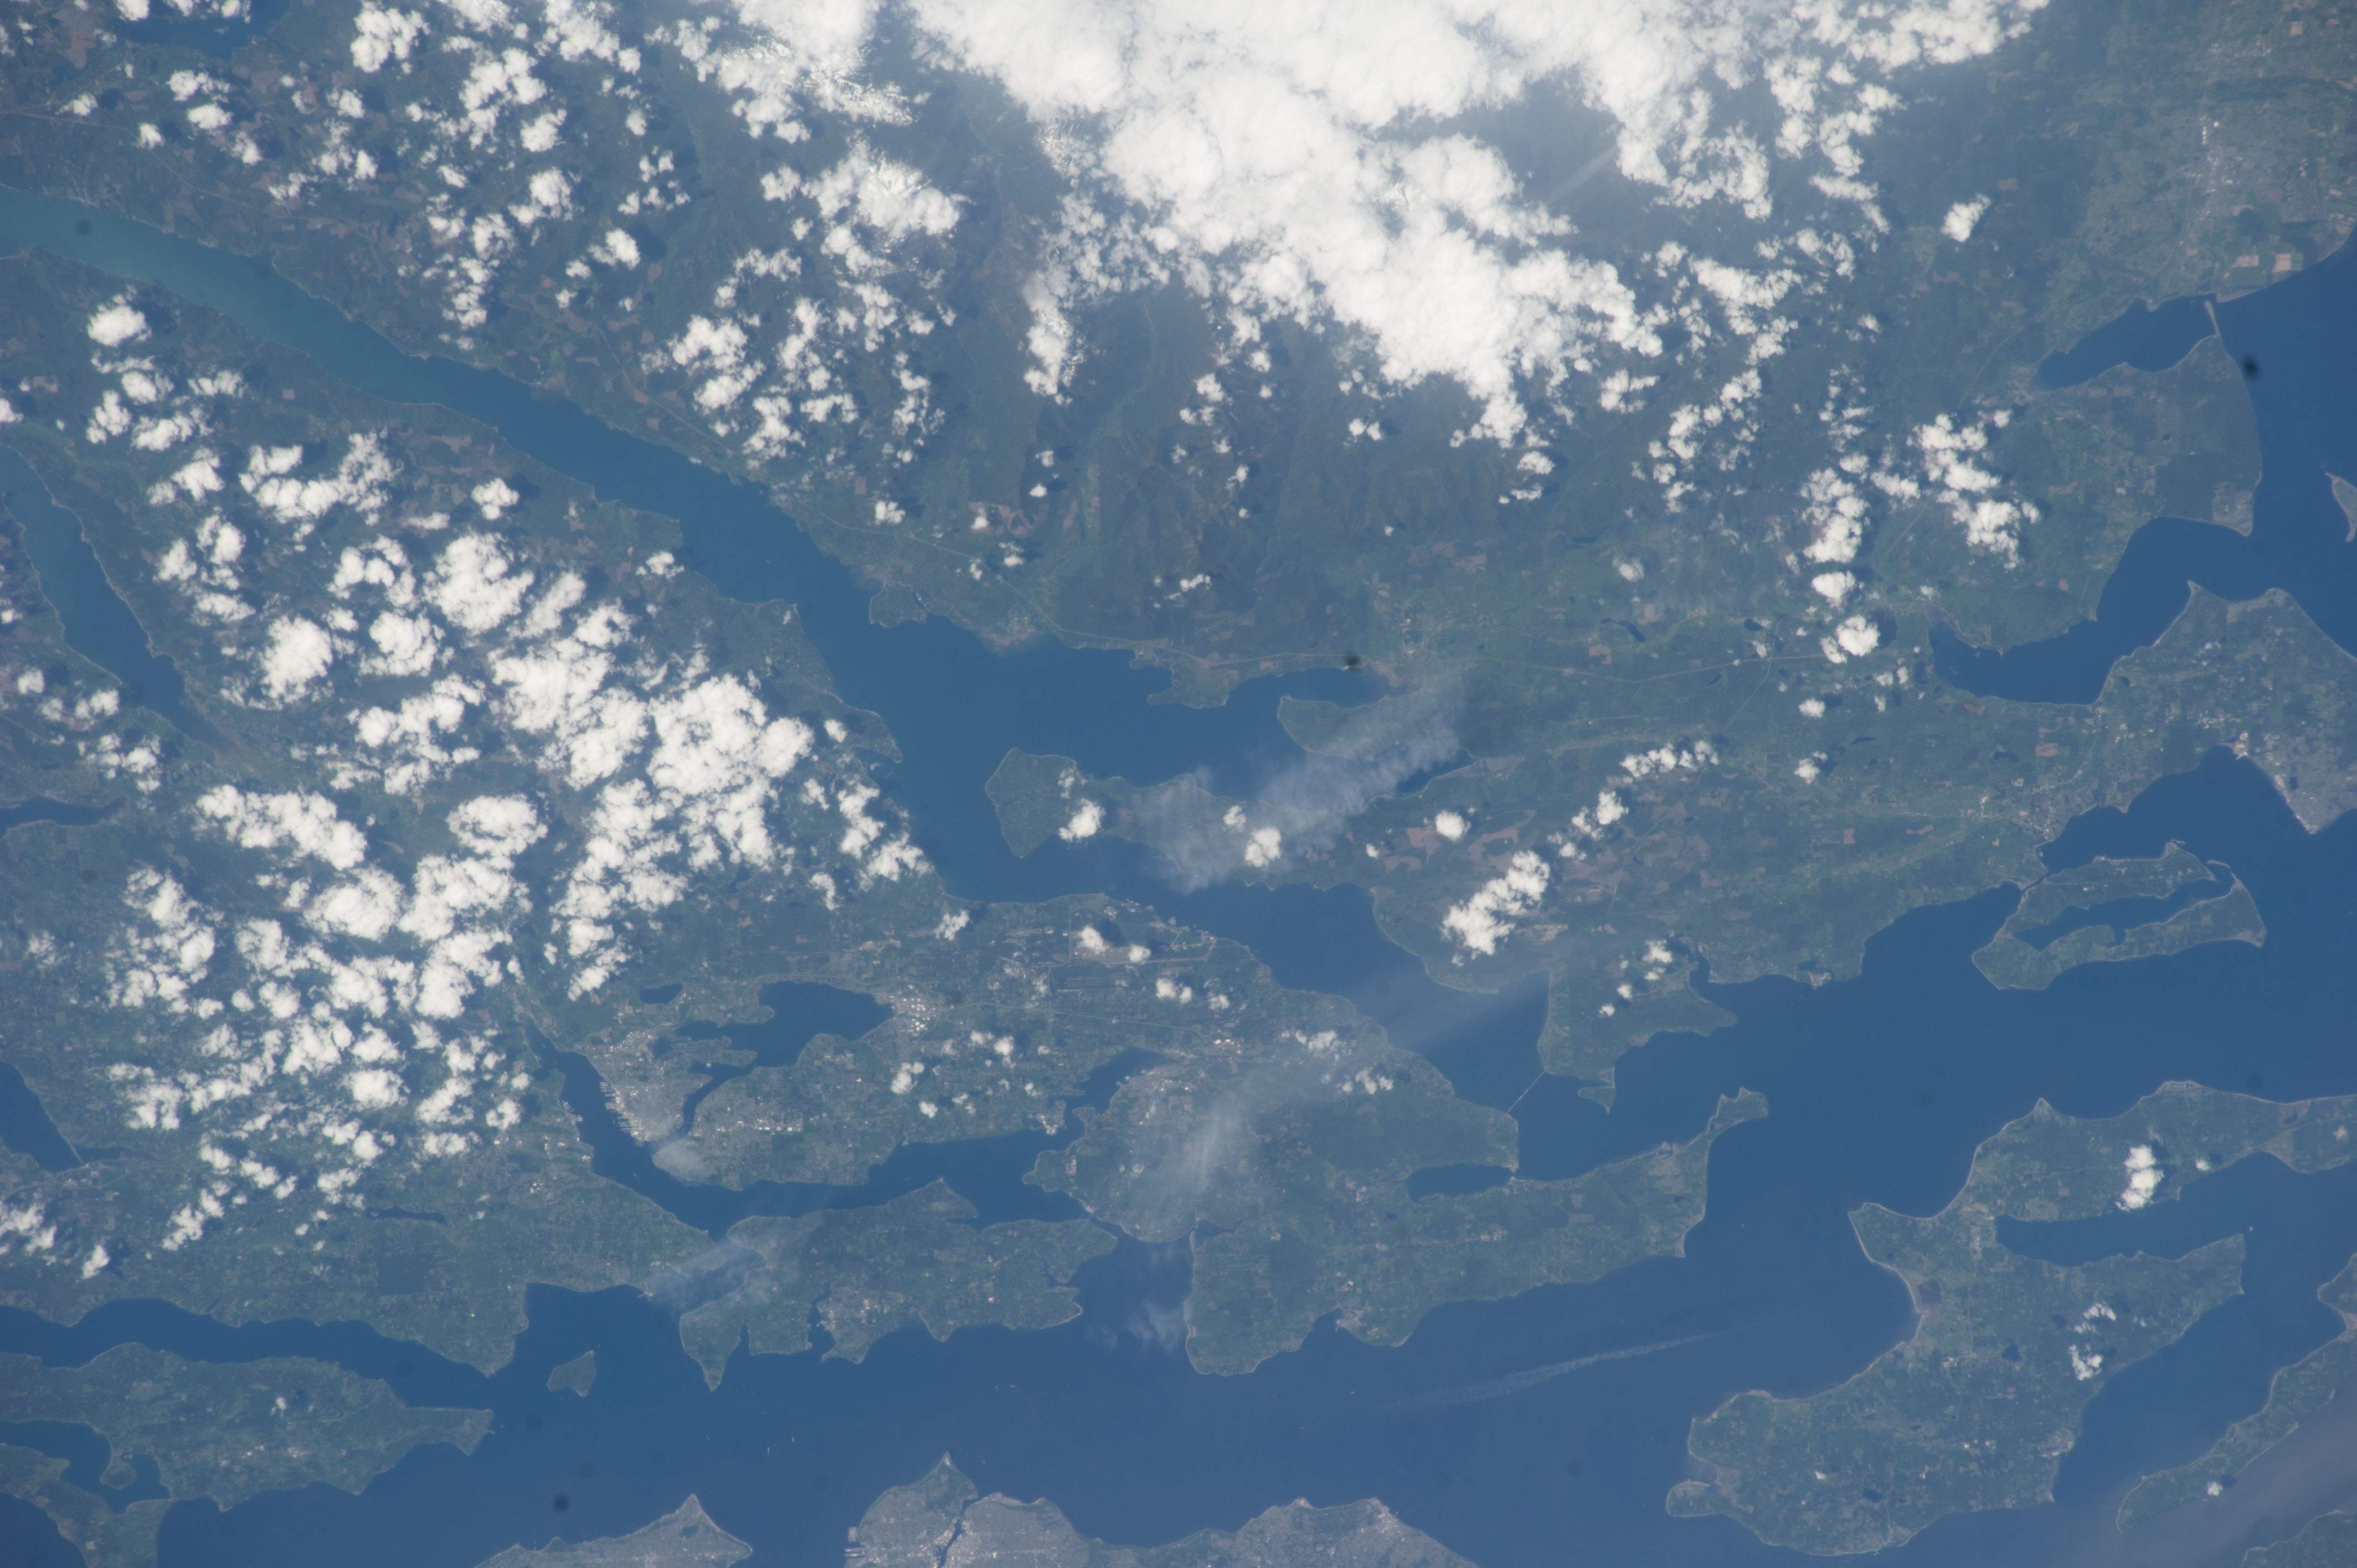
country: USA-WASHINGTON
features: SEATTLE, FEDERAL WAY, CARR INLET, TACOMA CITY, MAURY ISLAND, VASHON ISLAND, DABOB BAY
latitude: 47.8
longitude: -122.8
